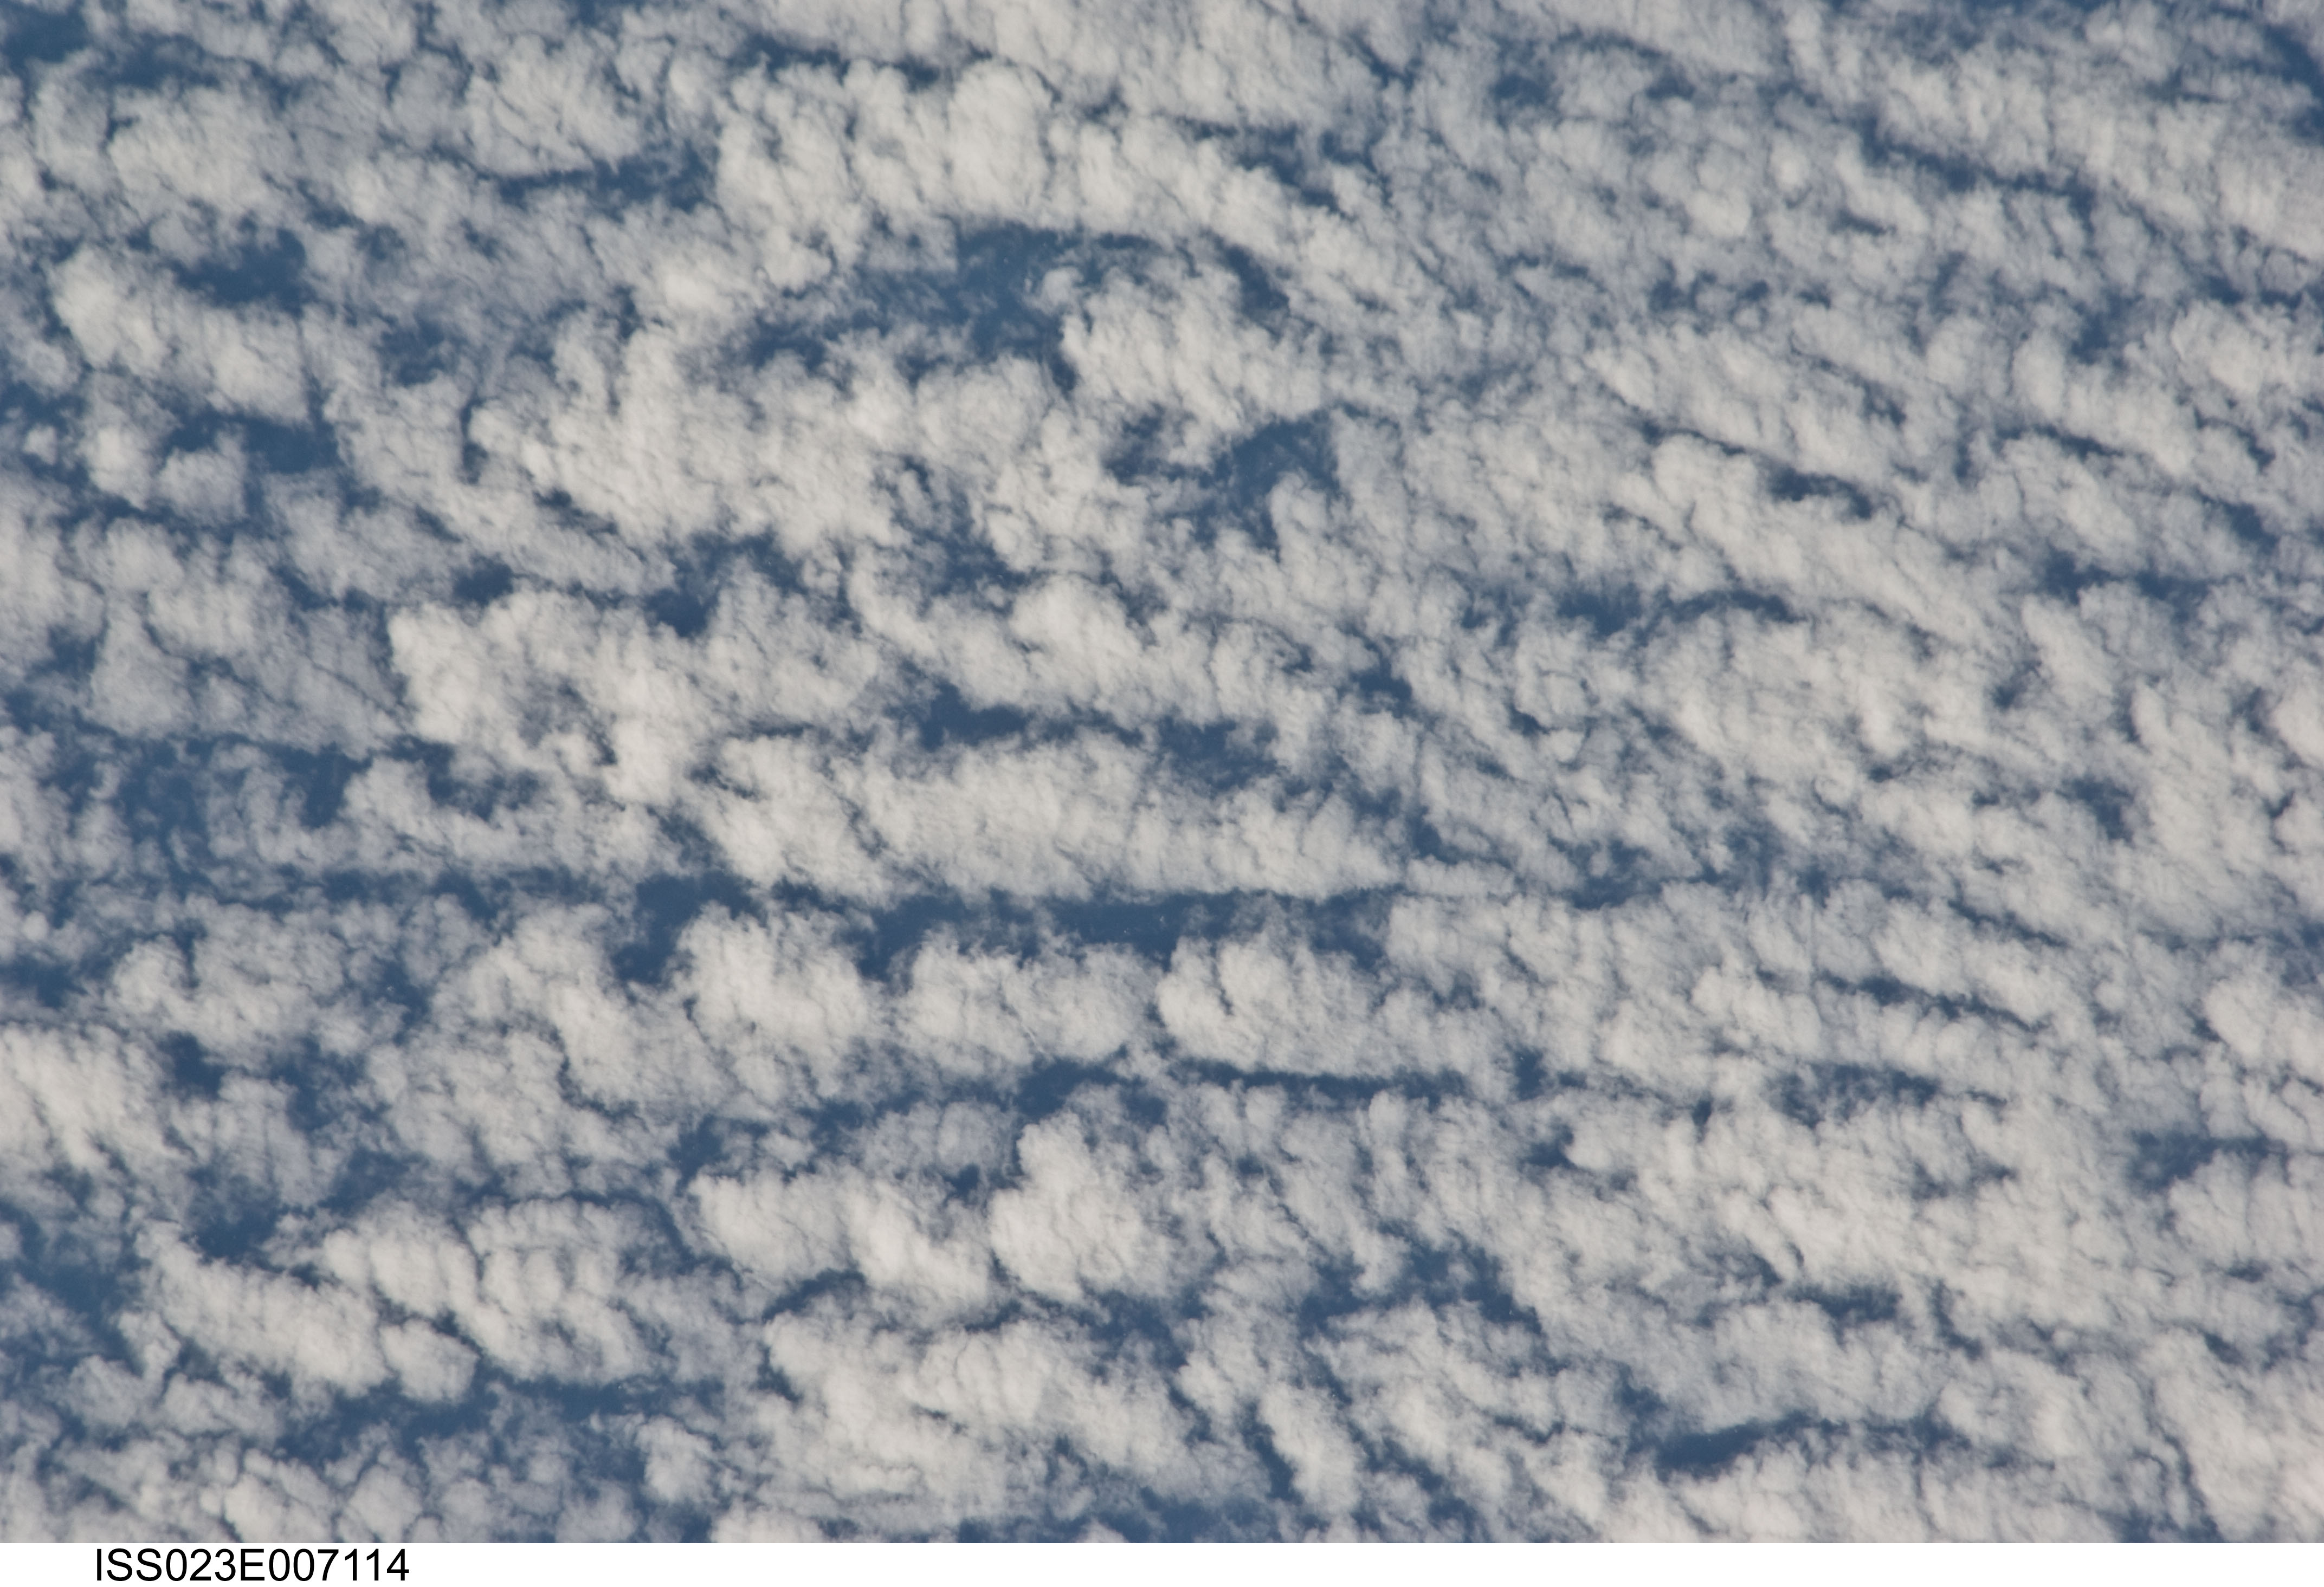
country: CLOUDS
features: CLOUDS
